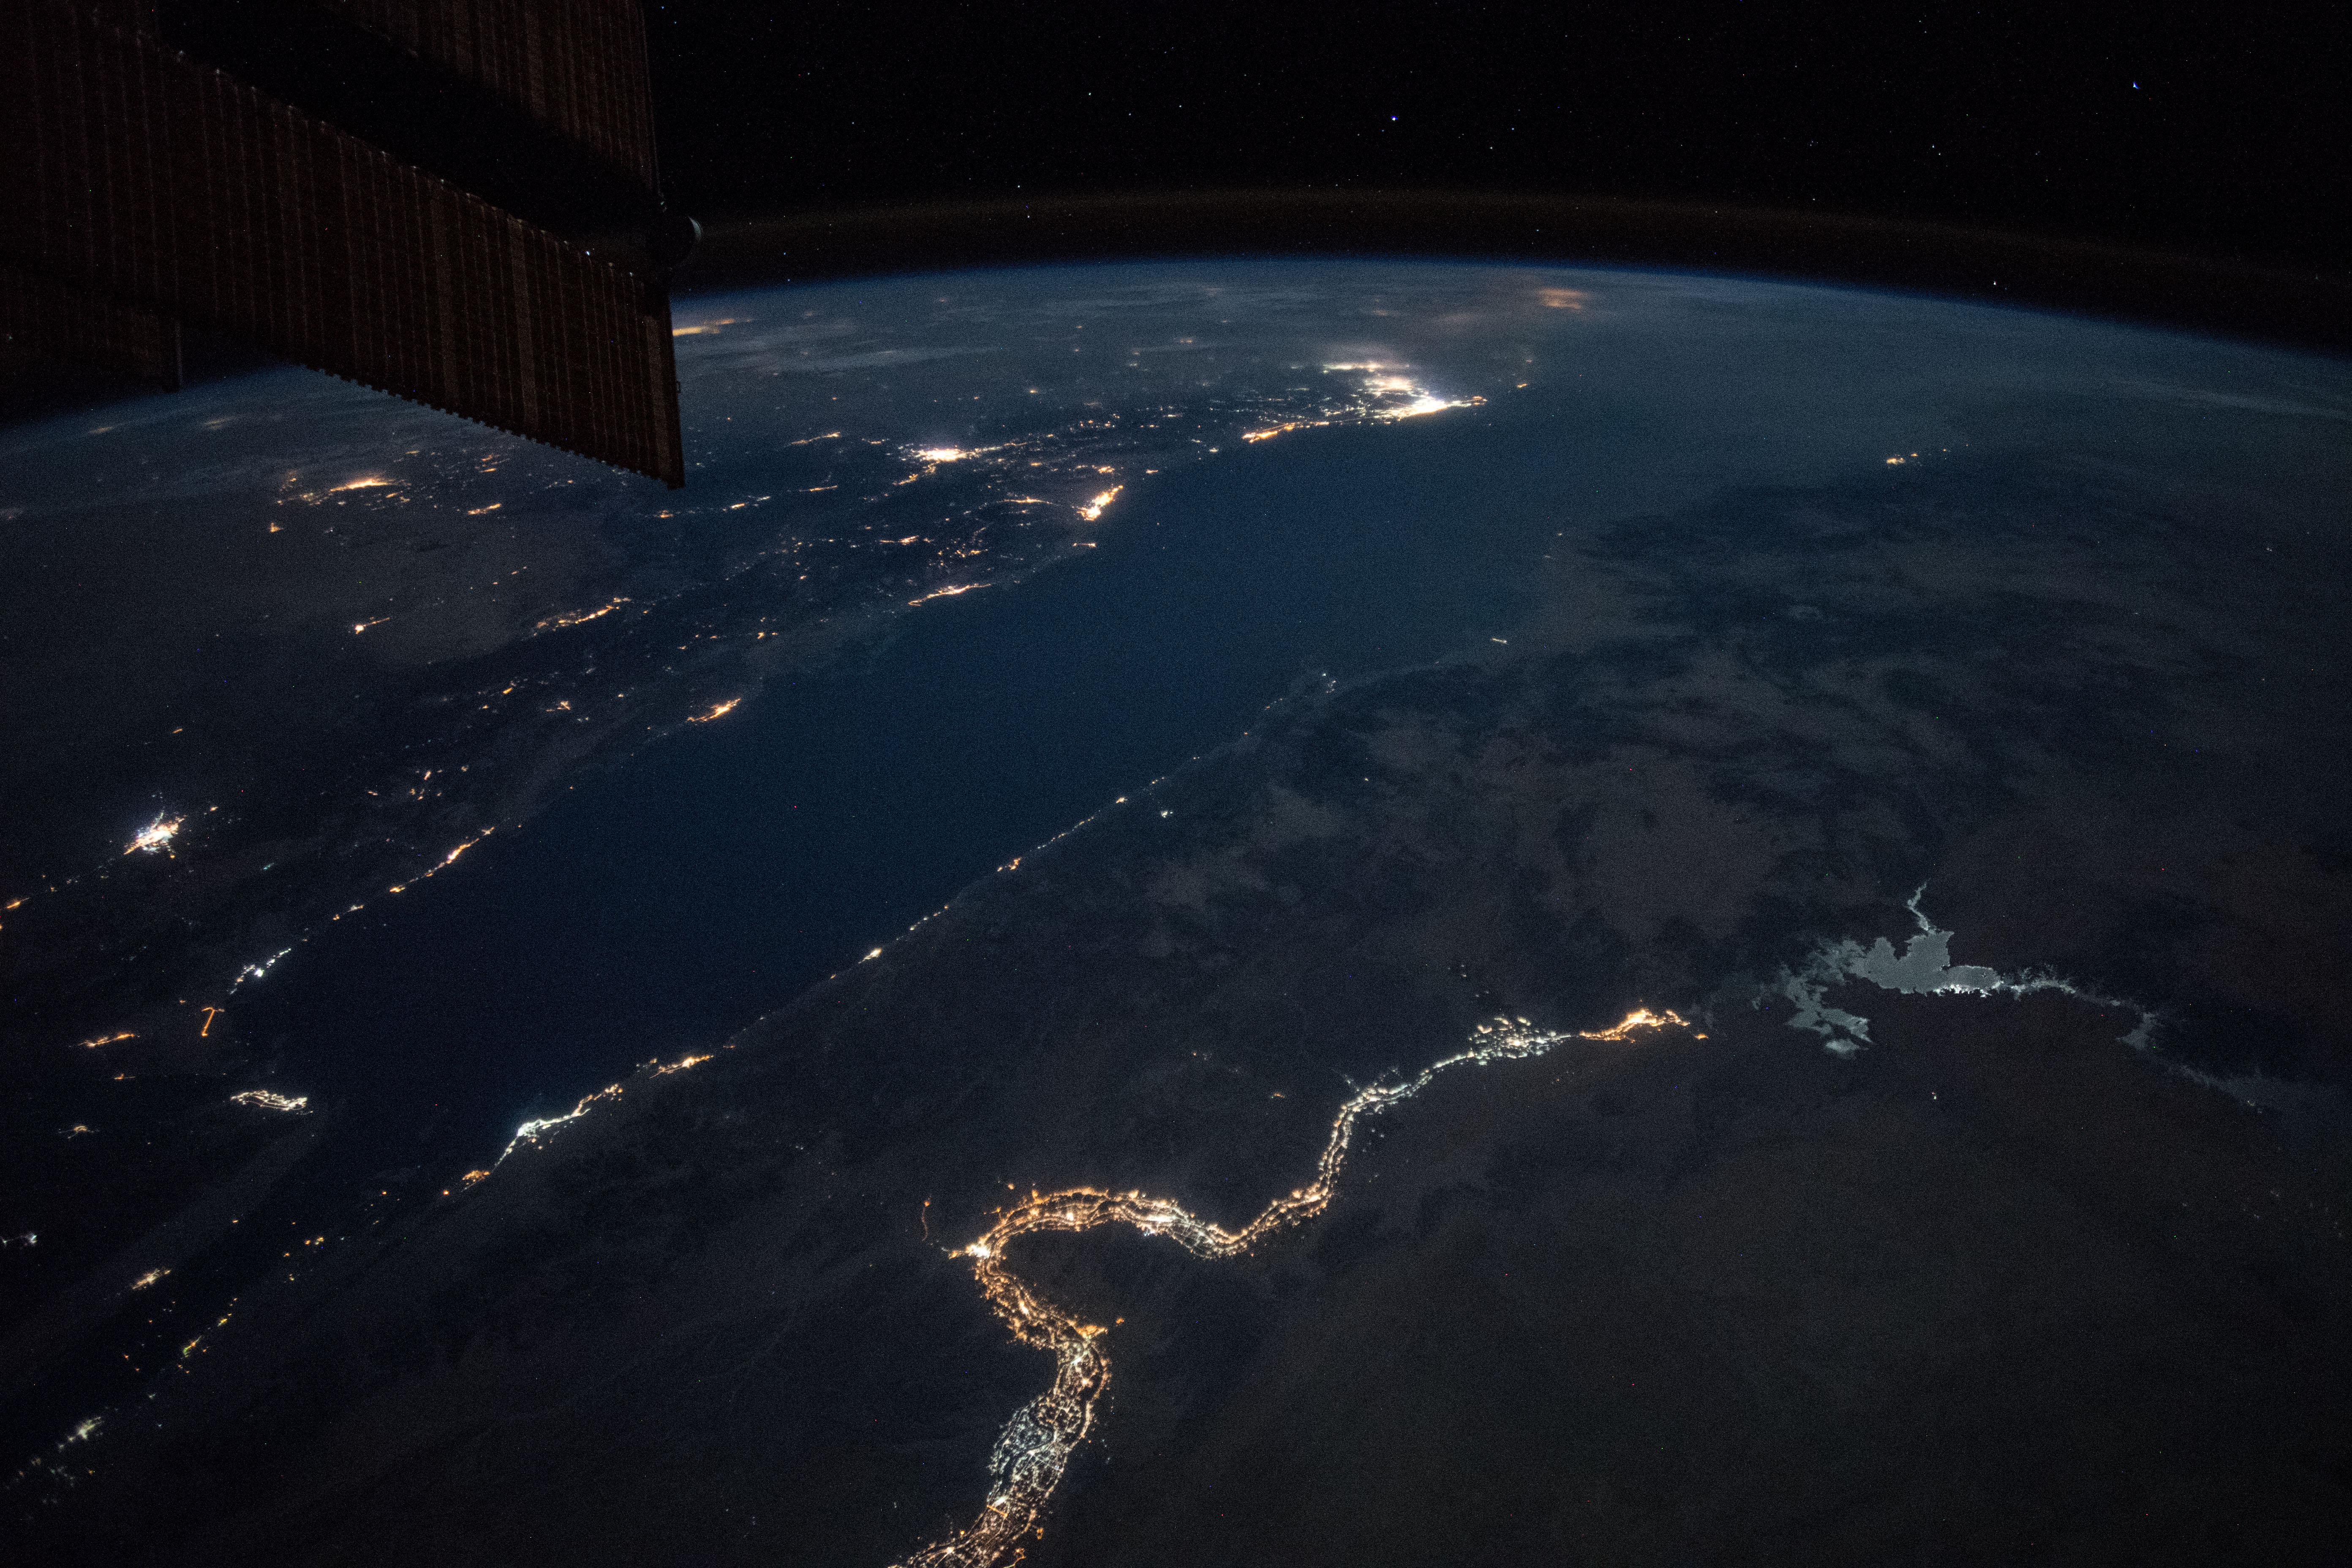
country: EGYPT
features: NILE RIVER, NUBIAN DESERT, NASSER LAKE, EASTER DESERT, RED SEA, GULF OF SUEZ, GULF OF AQABA, NIGHT, EARTH LIMB
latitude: 25.2
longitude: 34.7
